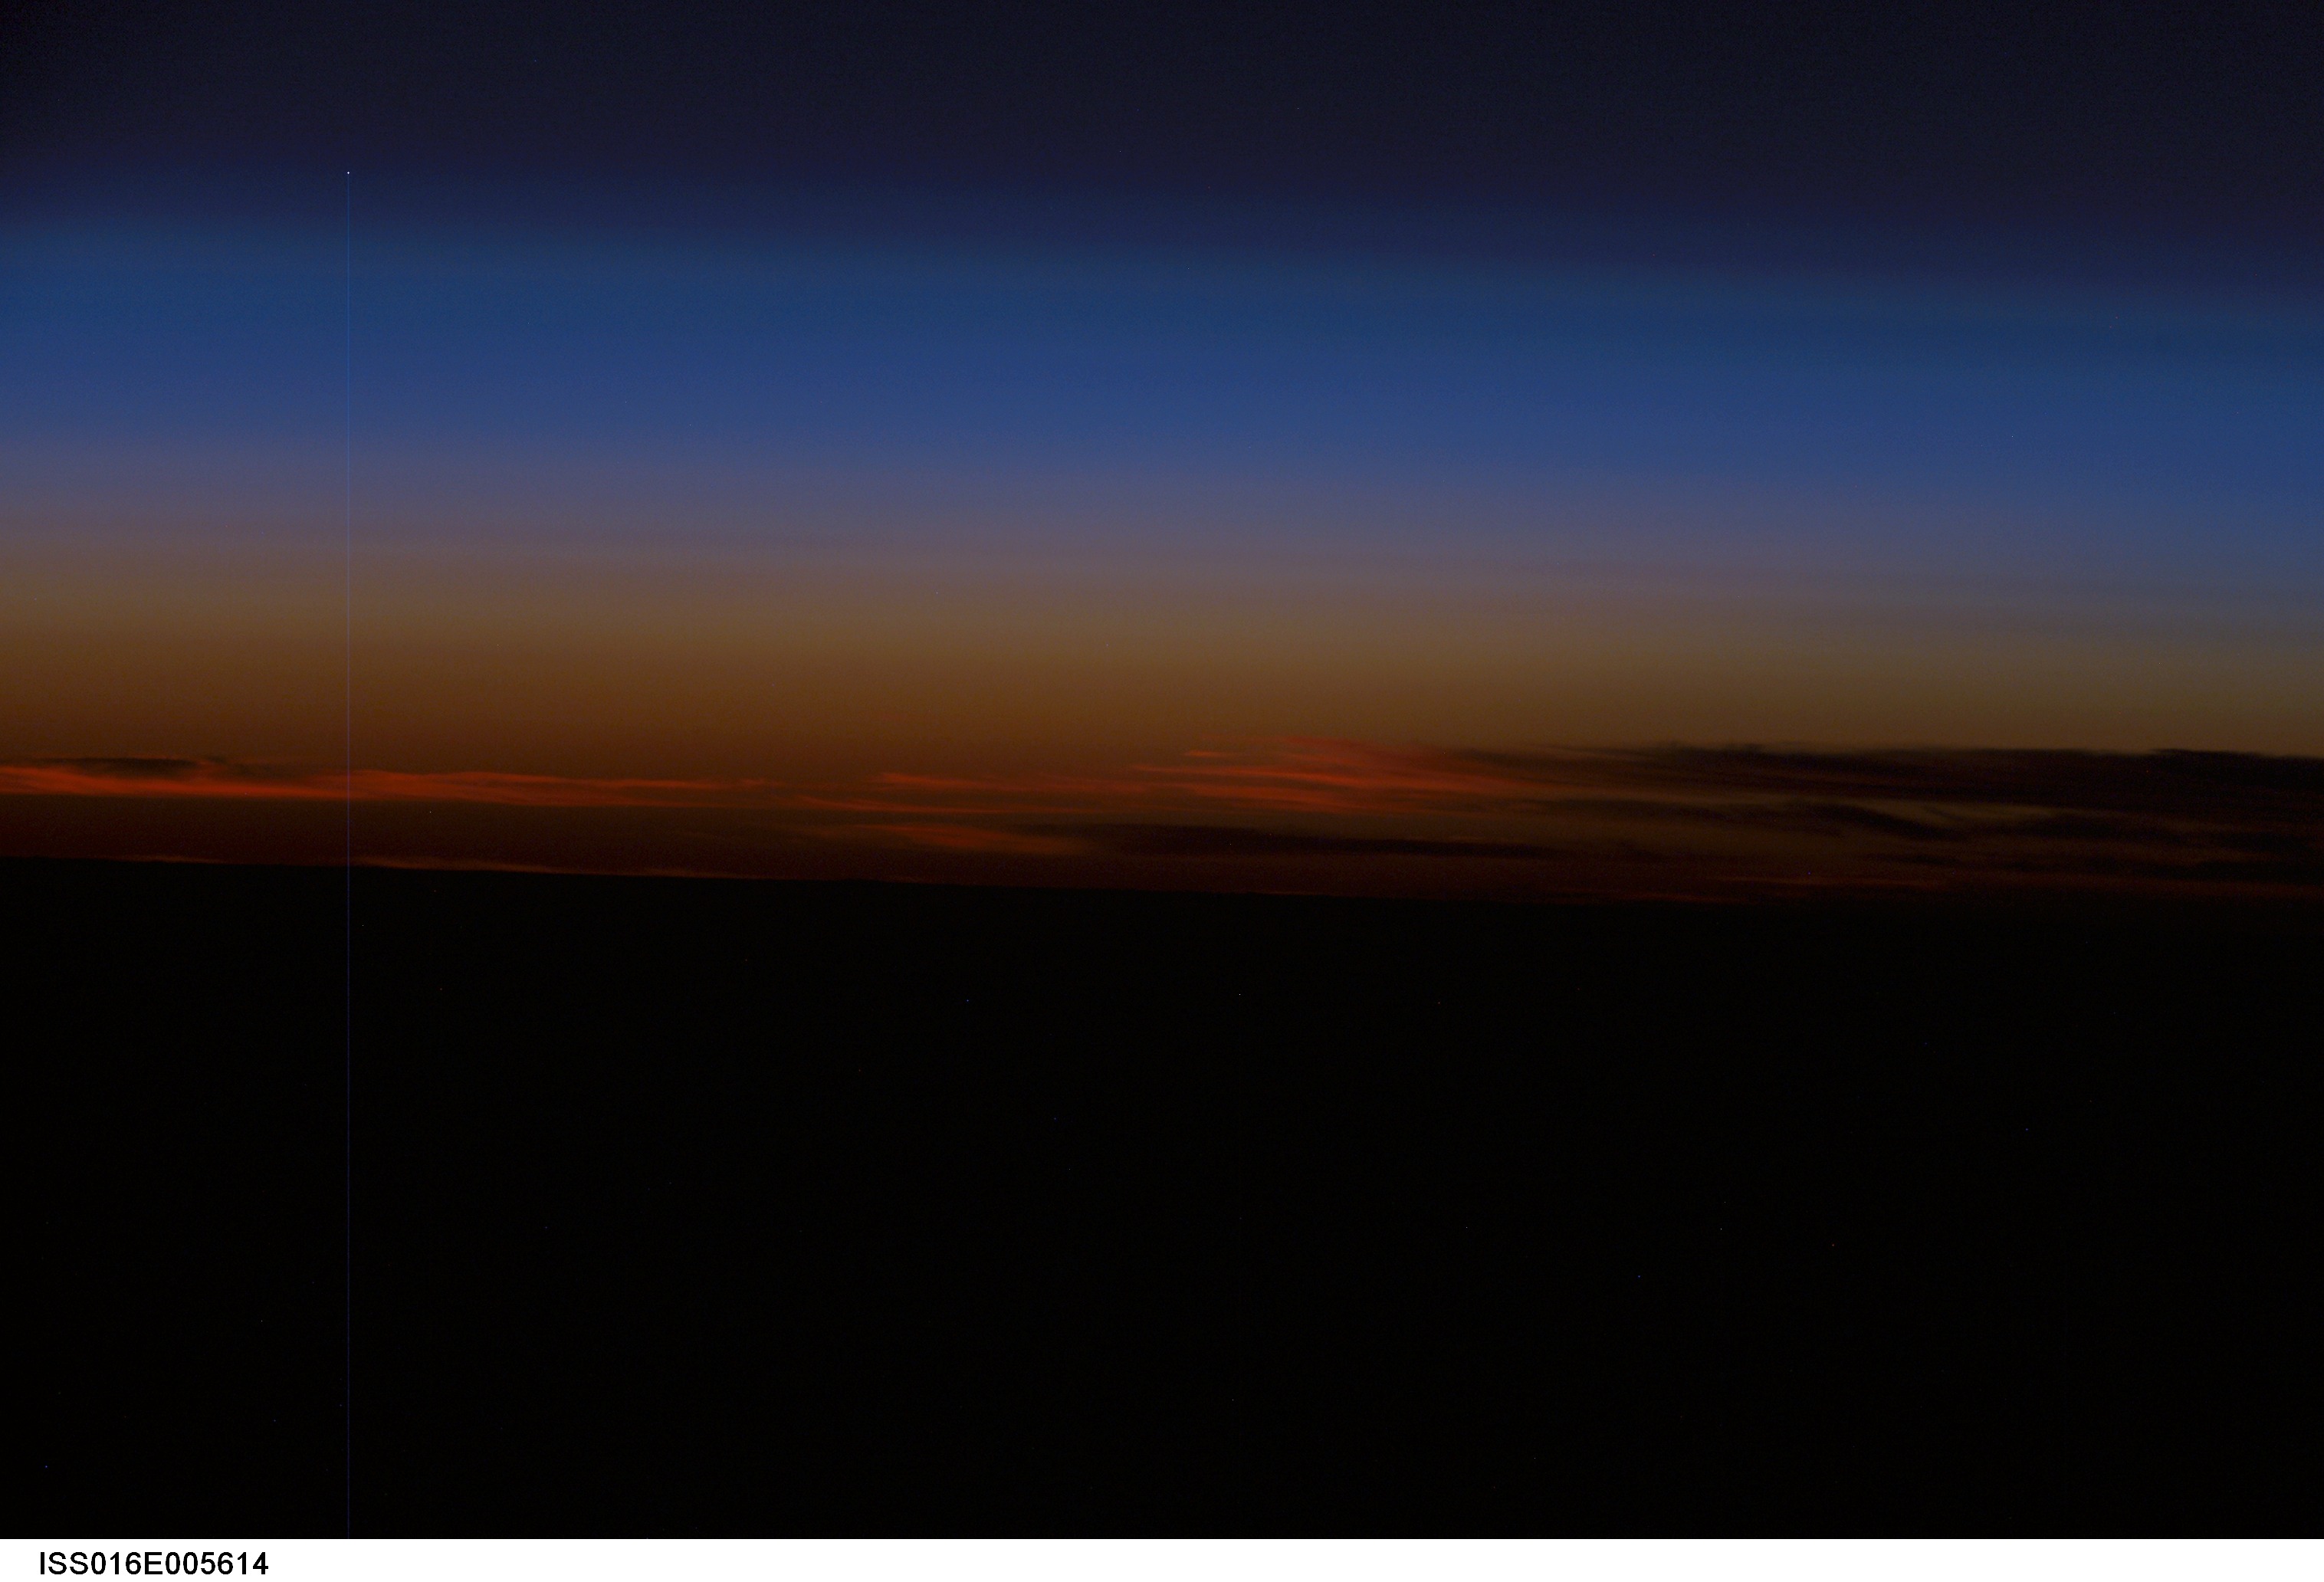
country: ATLANTIC OCEAN
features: ATMOSPHERIC LIMB, DUSK
